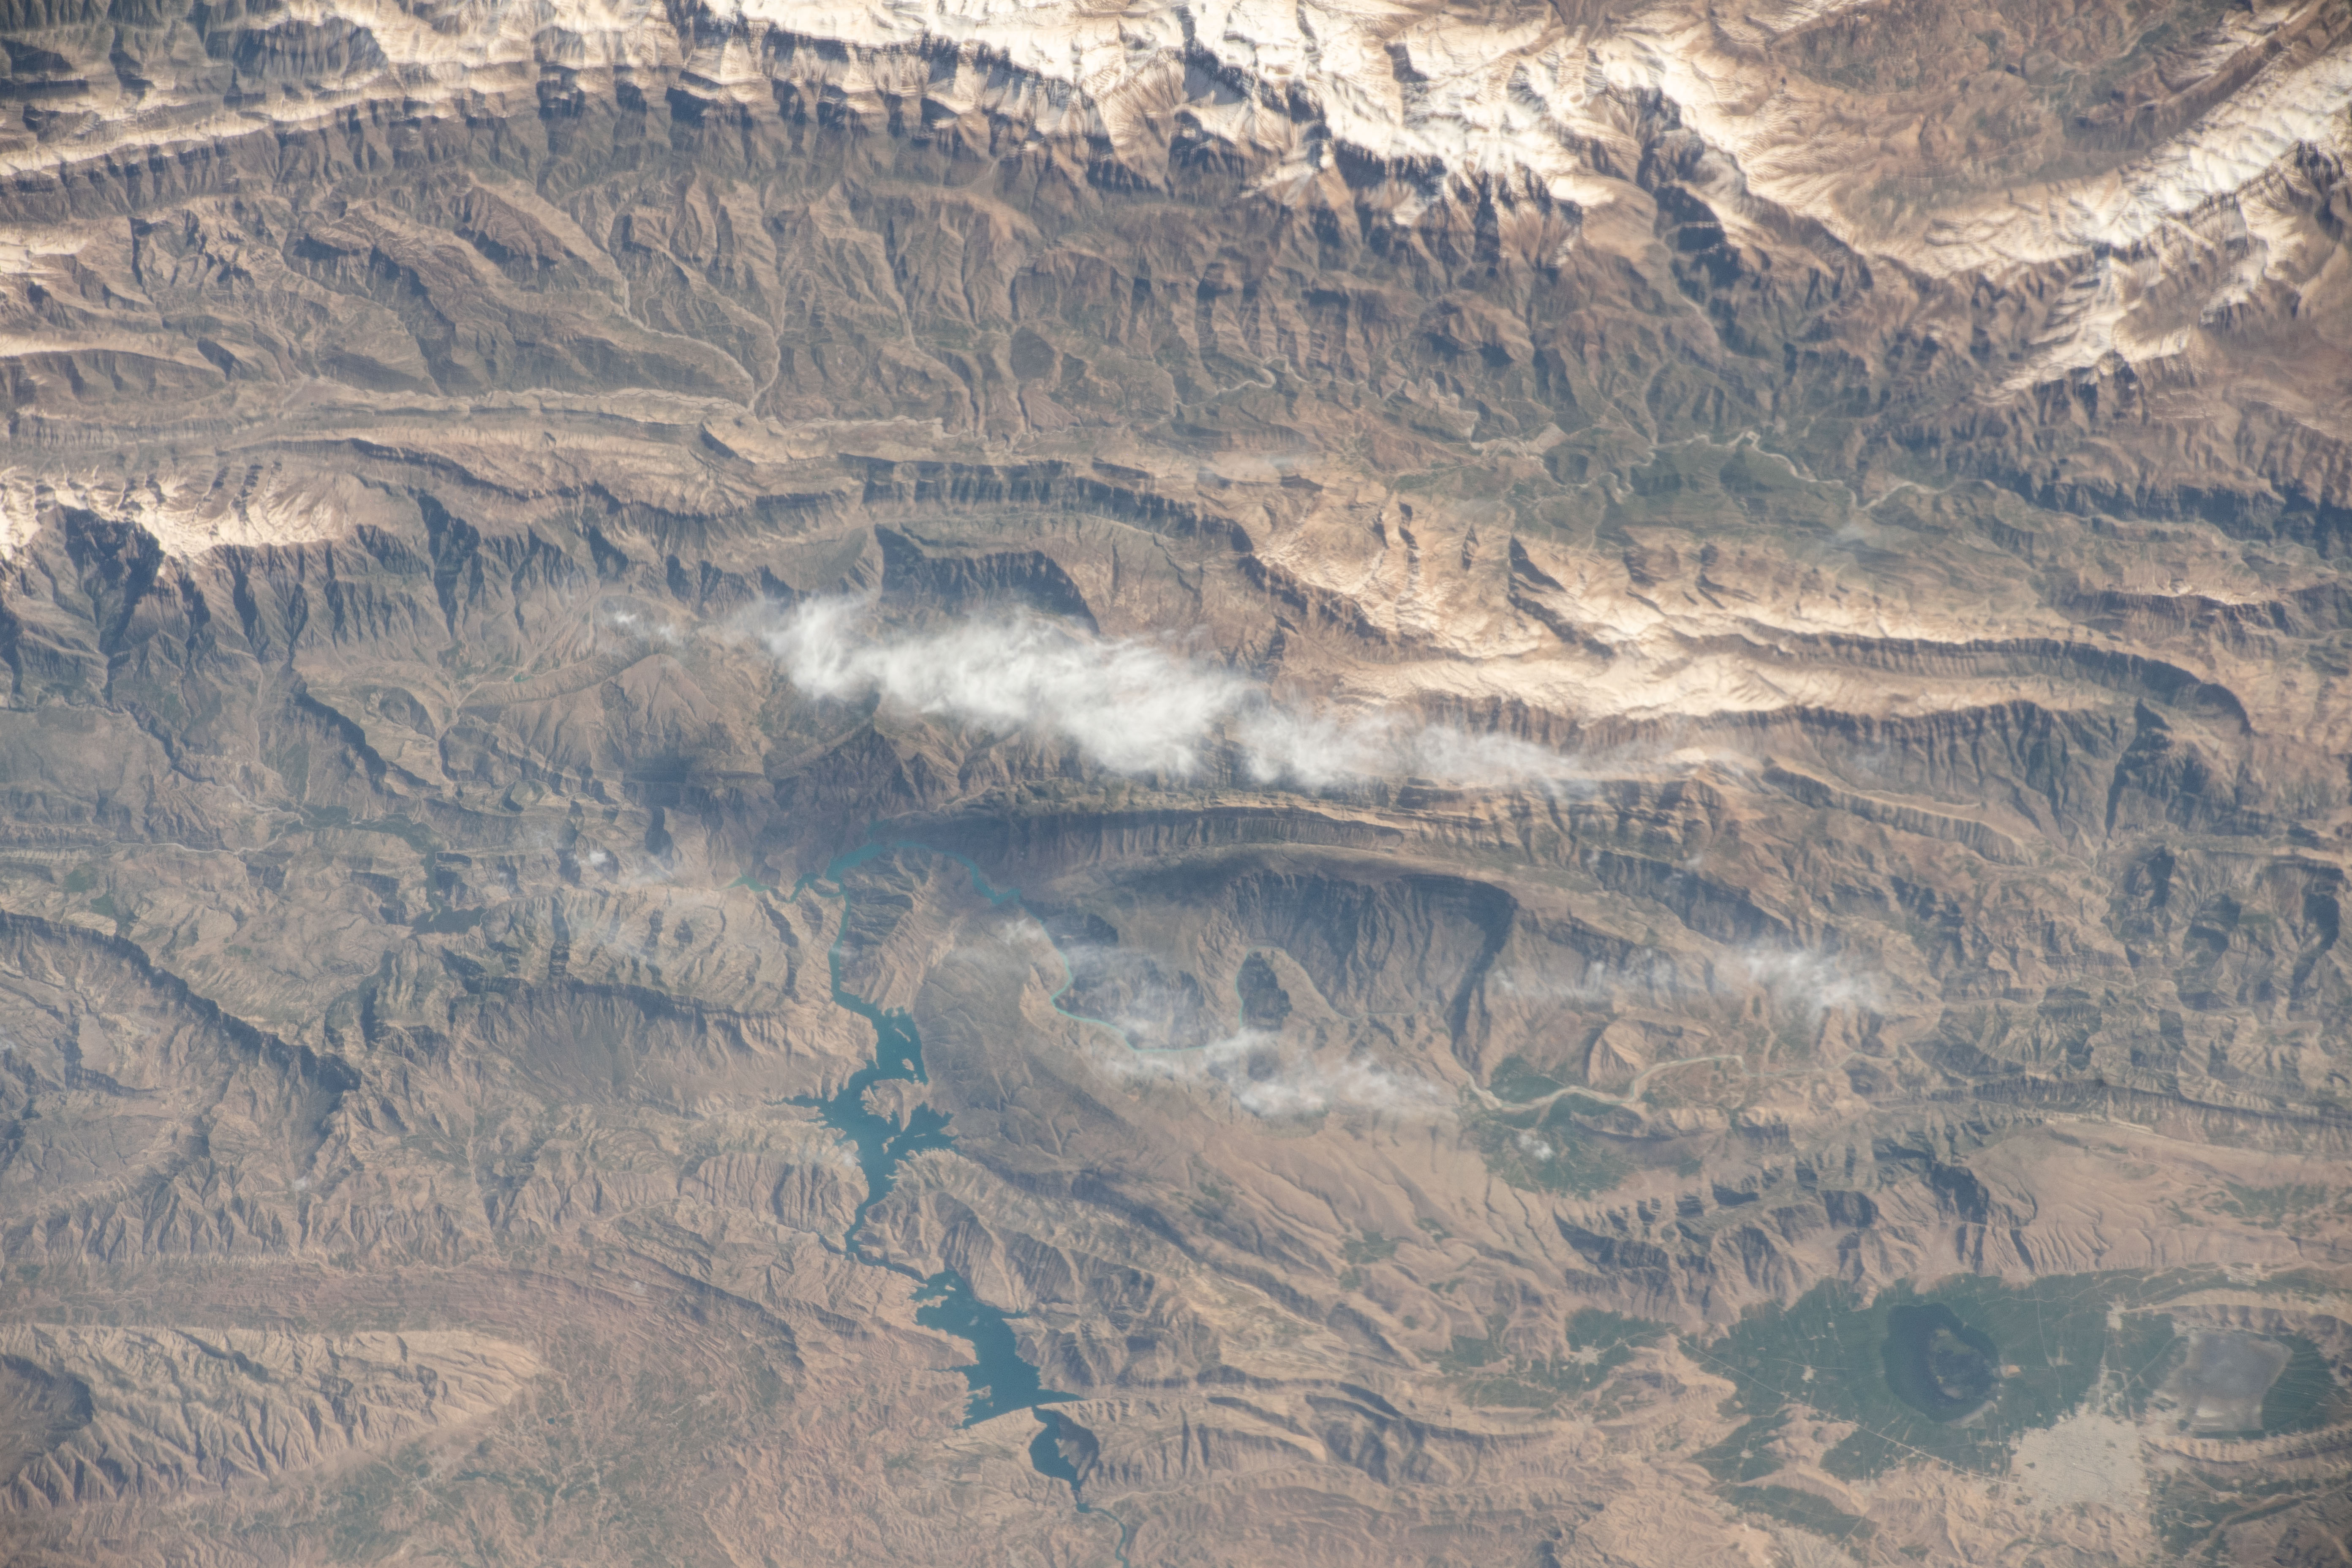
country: IRAN
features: KARUN RIVER,ABBASPOUR RESERVOIR,IRAN,CITY OF IZEH
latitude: 32.2
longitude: 49.9
